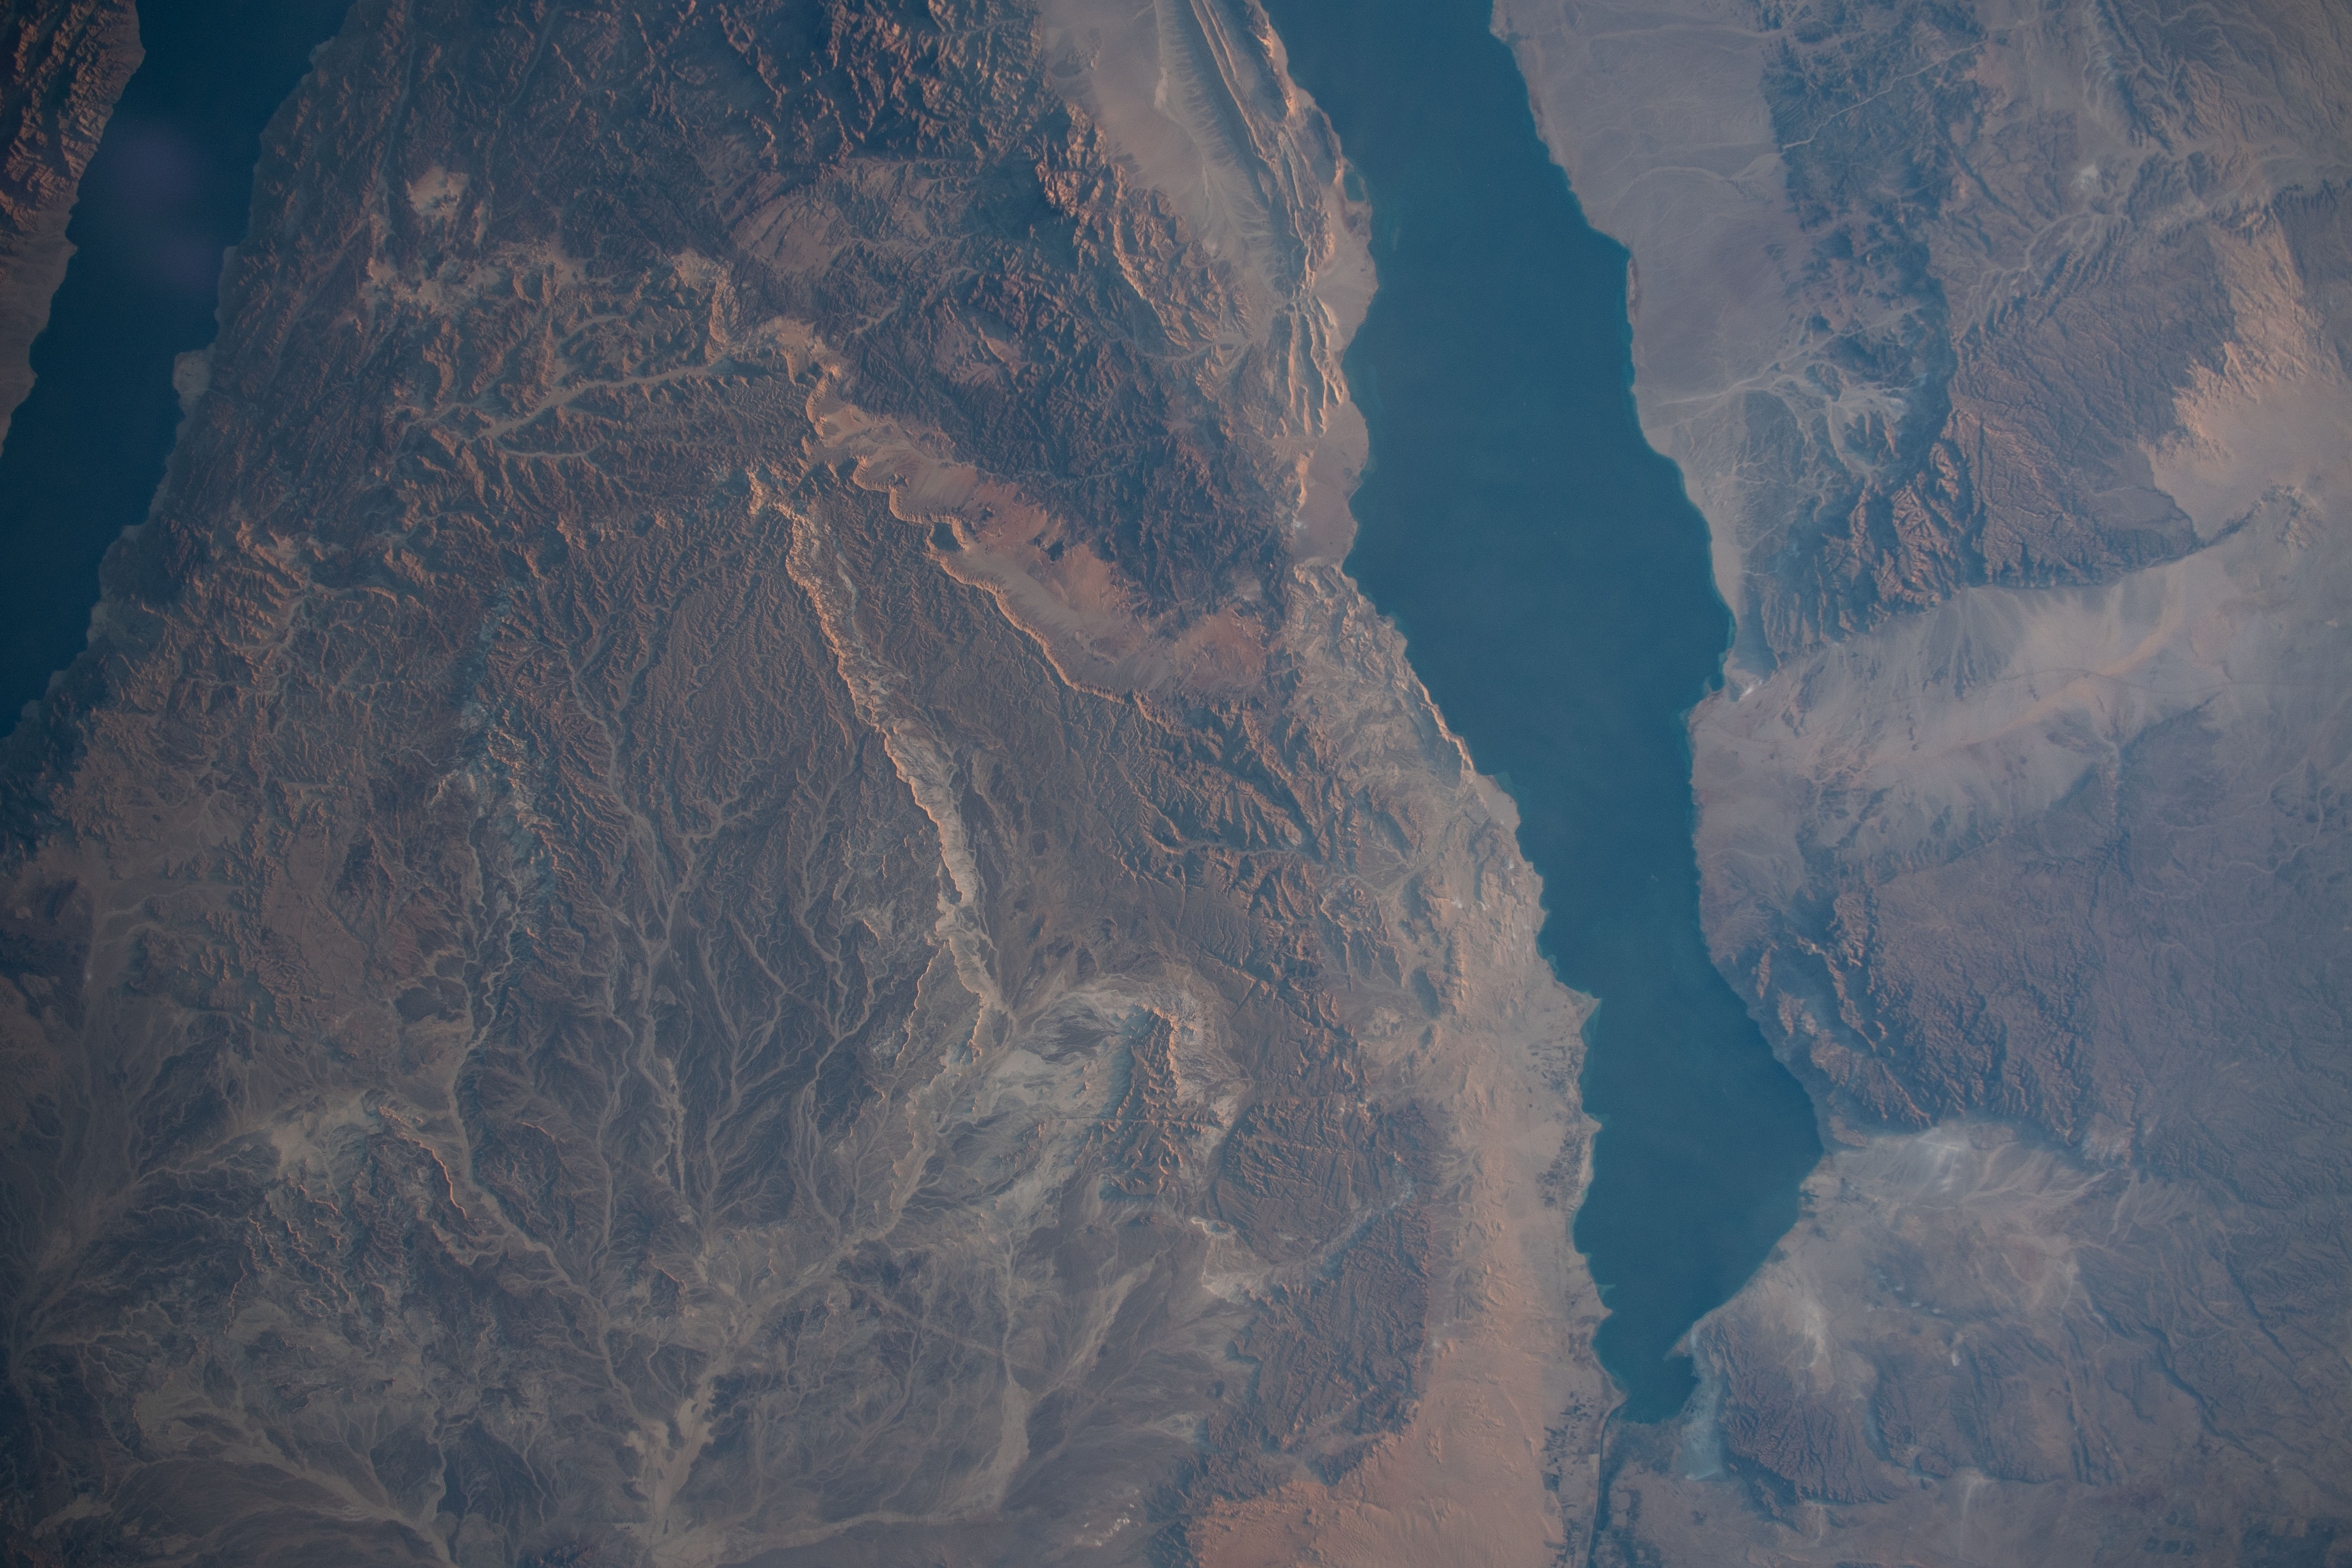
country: EGYPT
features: GULF OF AQABA, GULF OF SUEZ, SOUTH SINA, GEBEL KATHERINA, MOUNT CATHERINE
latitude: 29.0
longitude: 33.5
